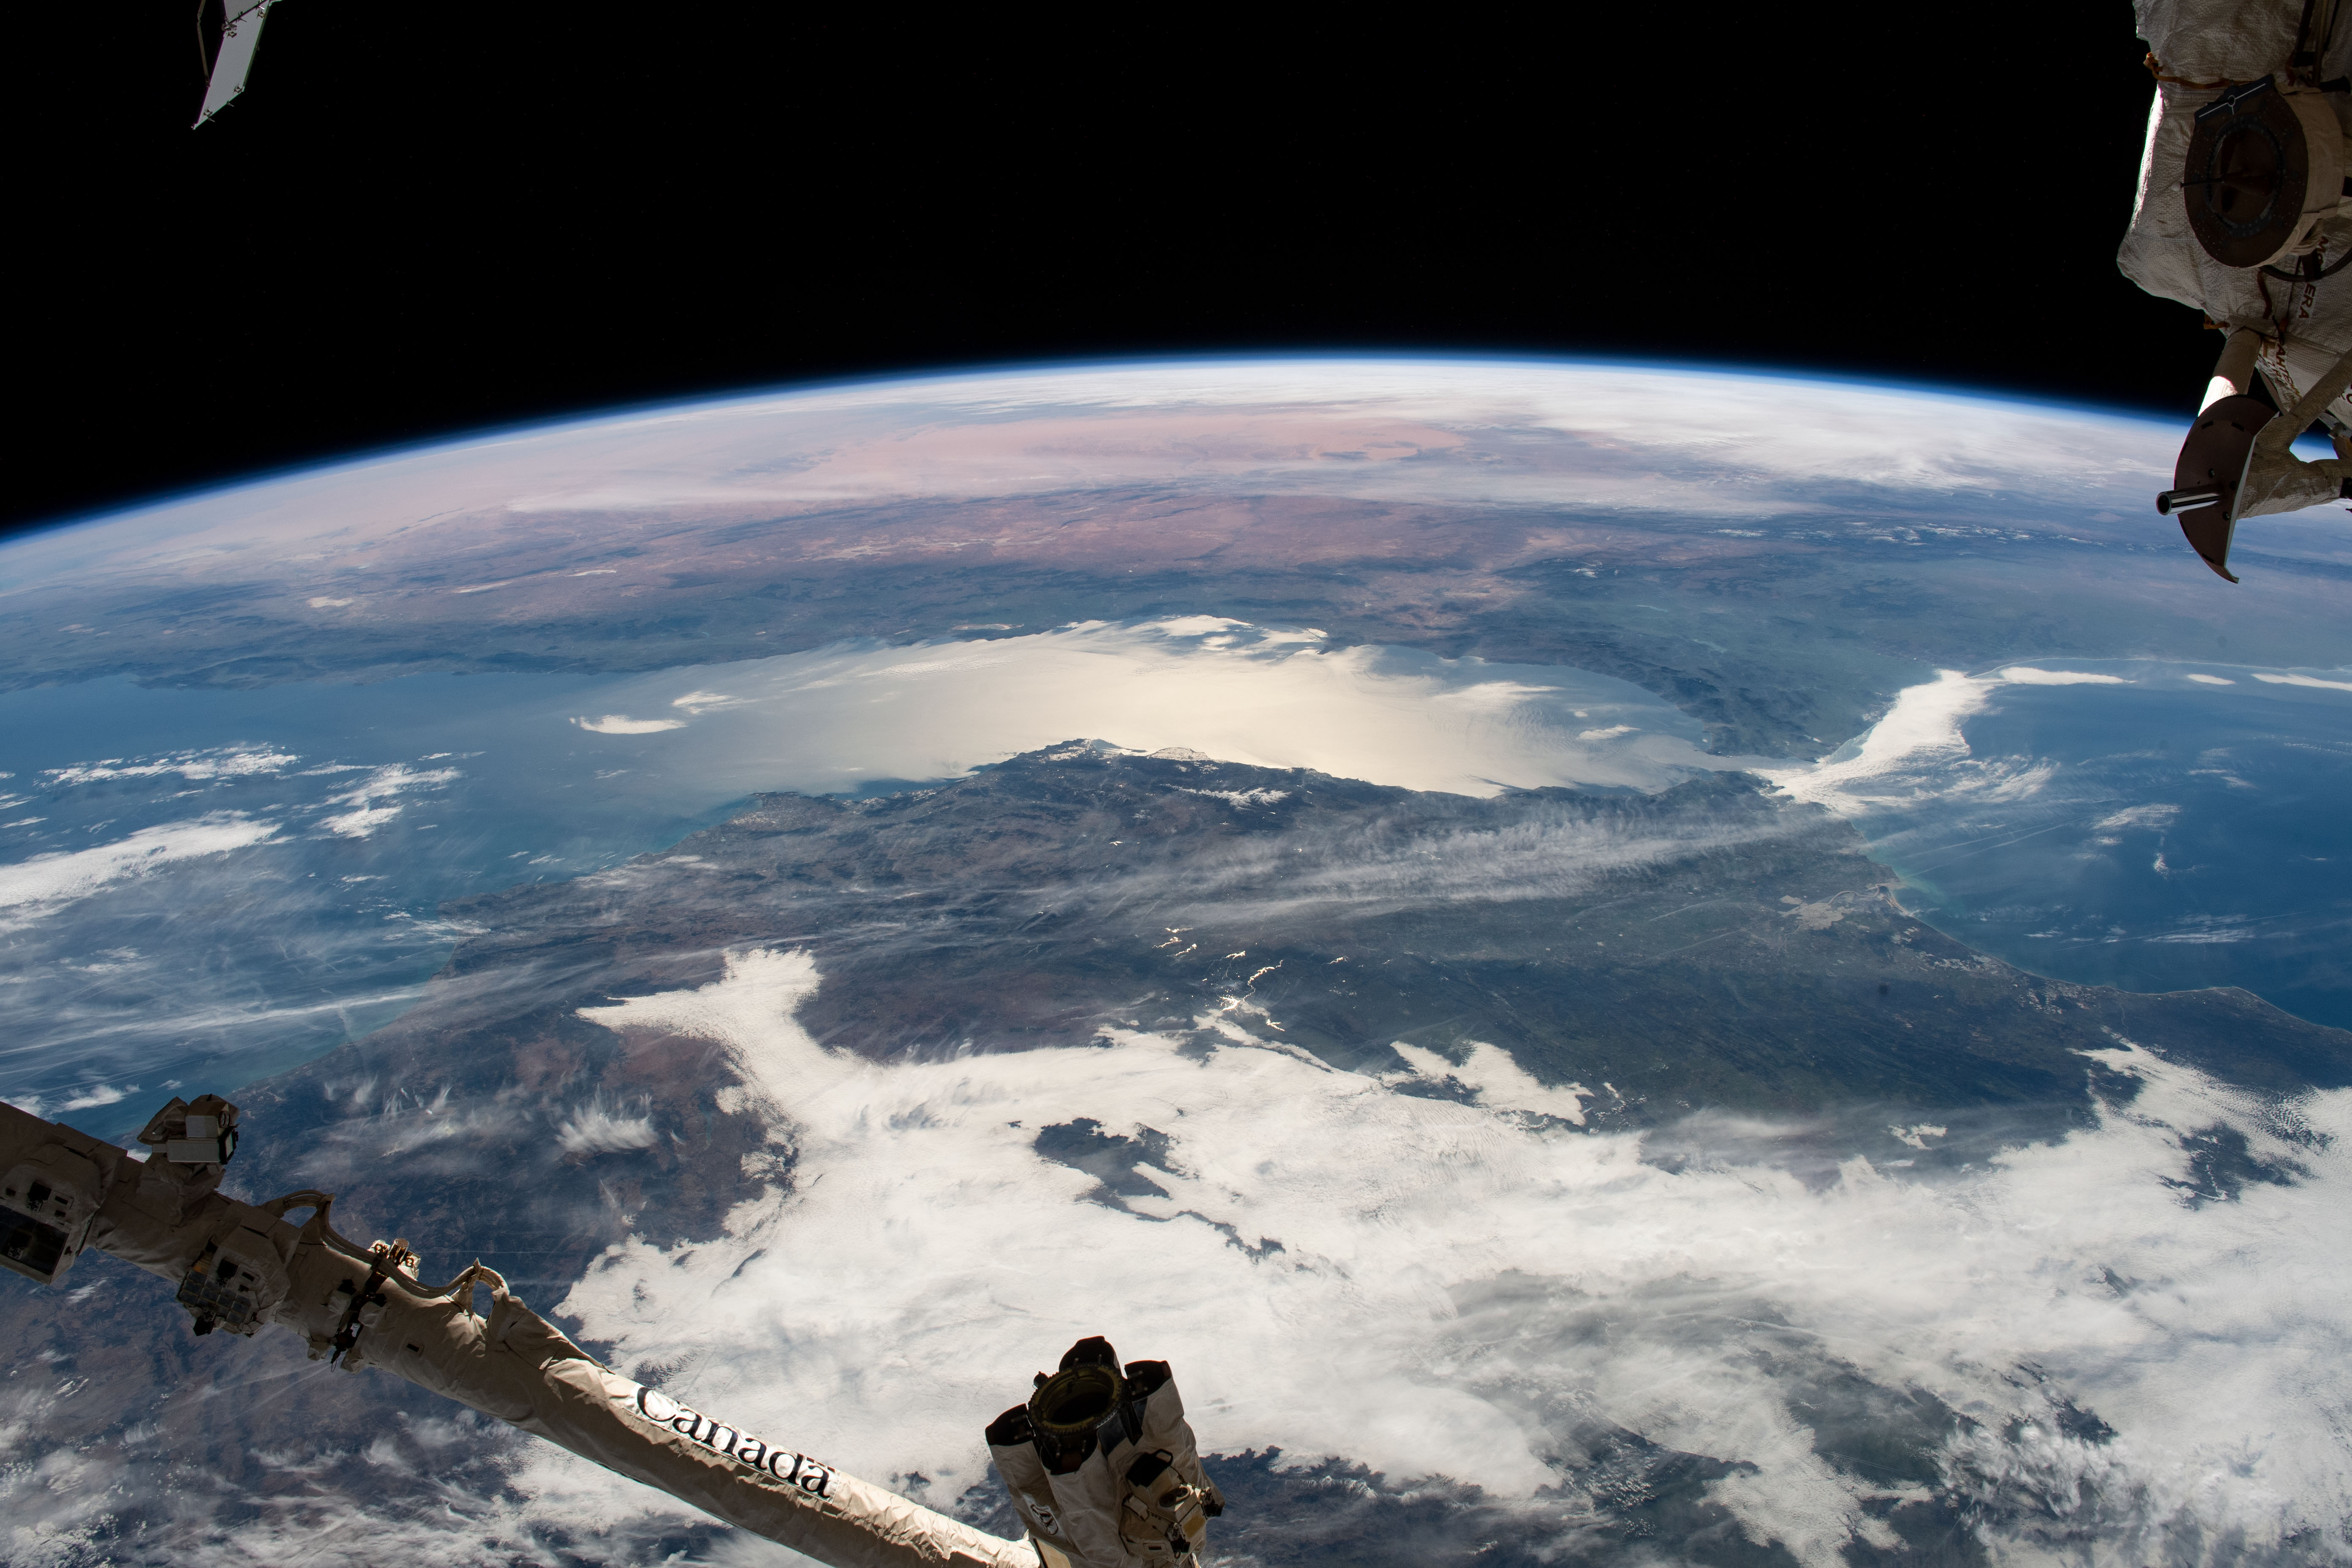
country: SPAIN
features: MADRID, MALAGA, INTERNATIONAL SPACE STATION, LIMB, BALEARIC SEA, MALLORCA, IBIZA, ORAN, ALGIERS
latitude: 37.0
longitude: -3.0
